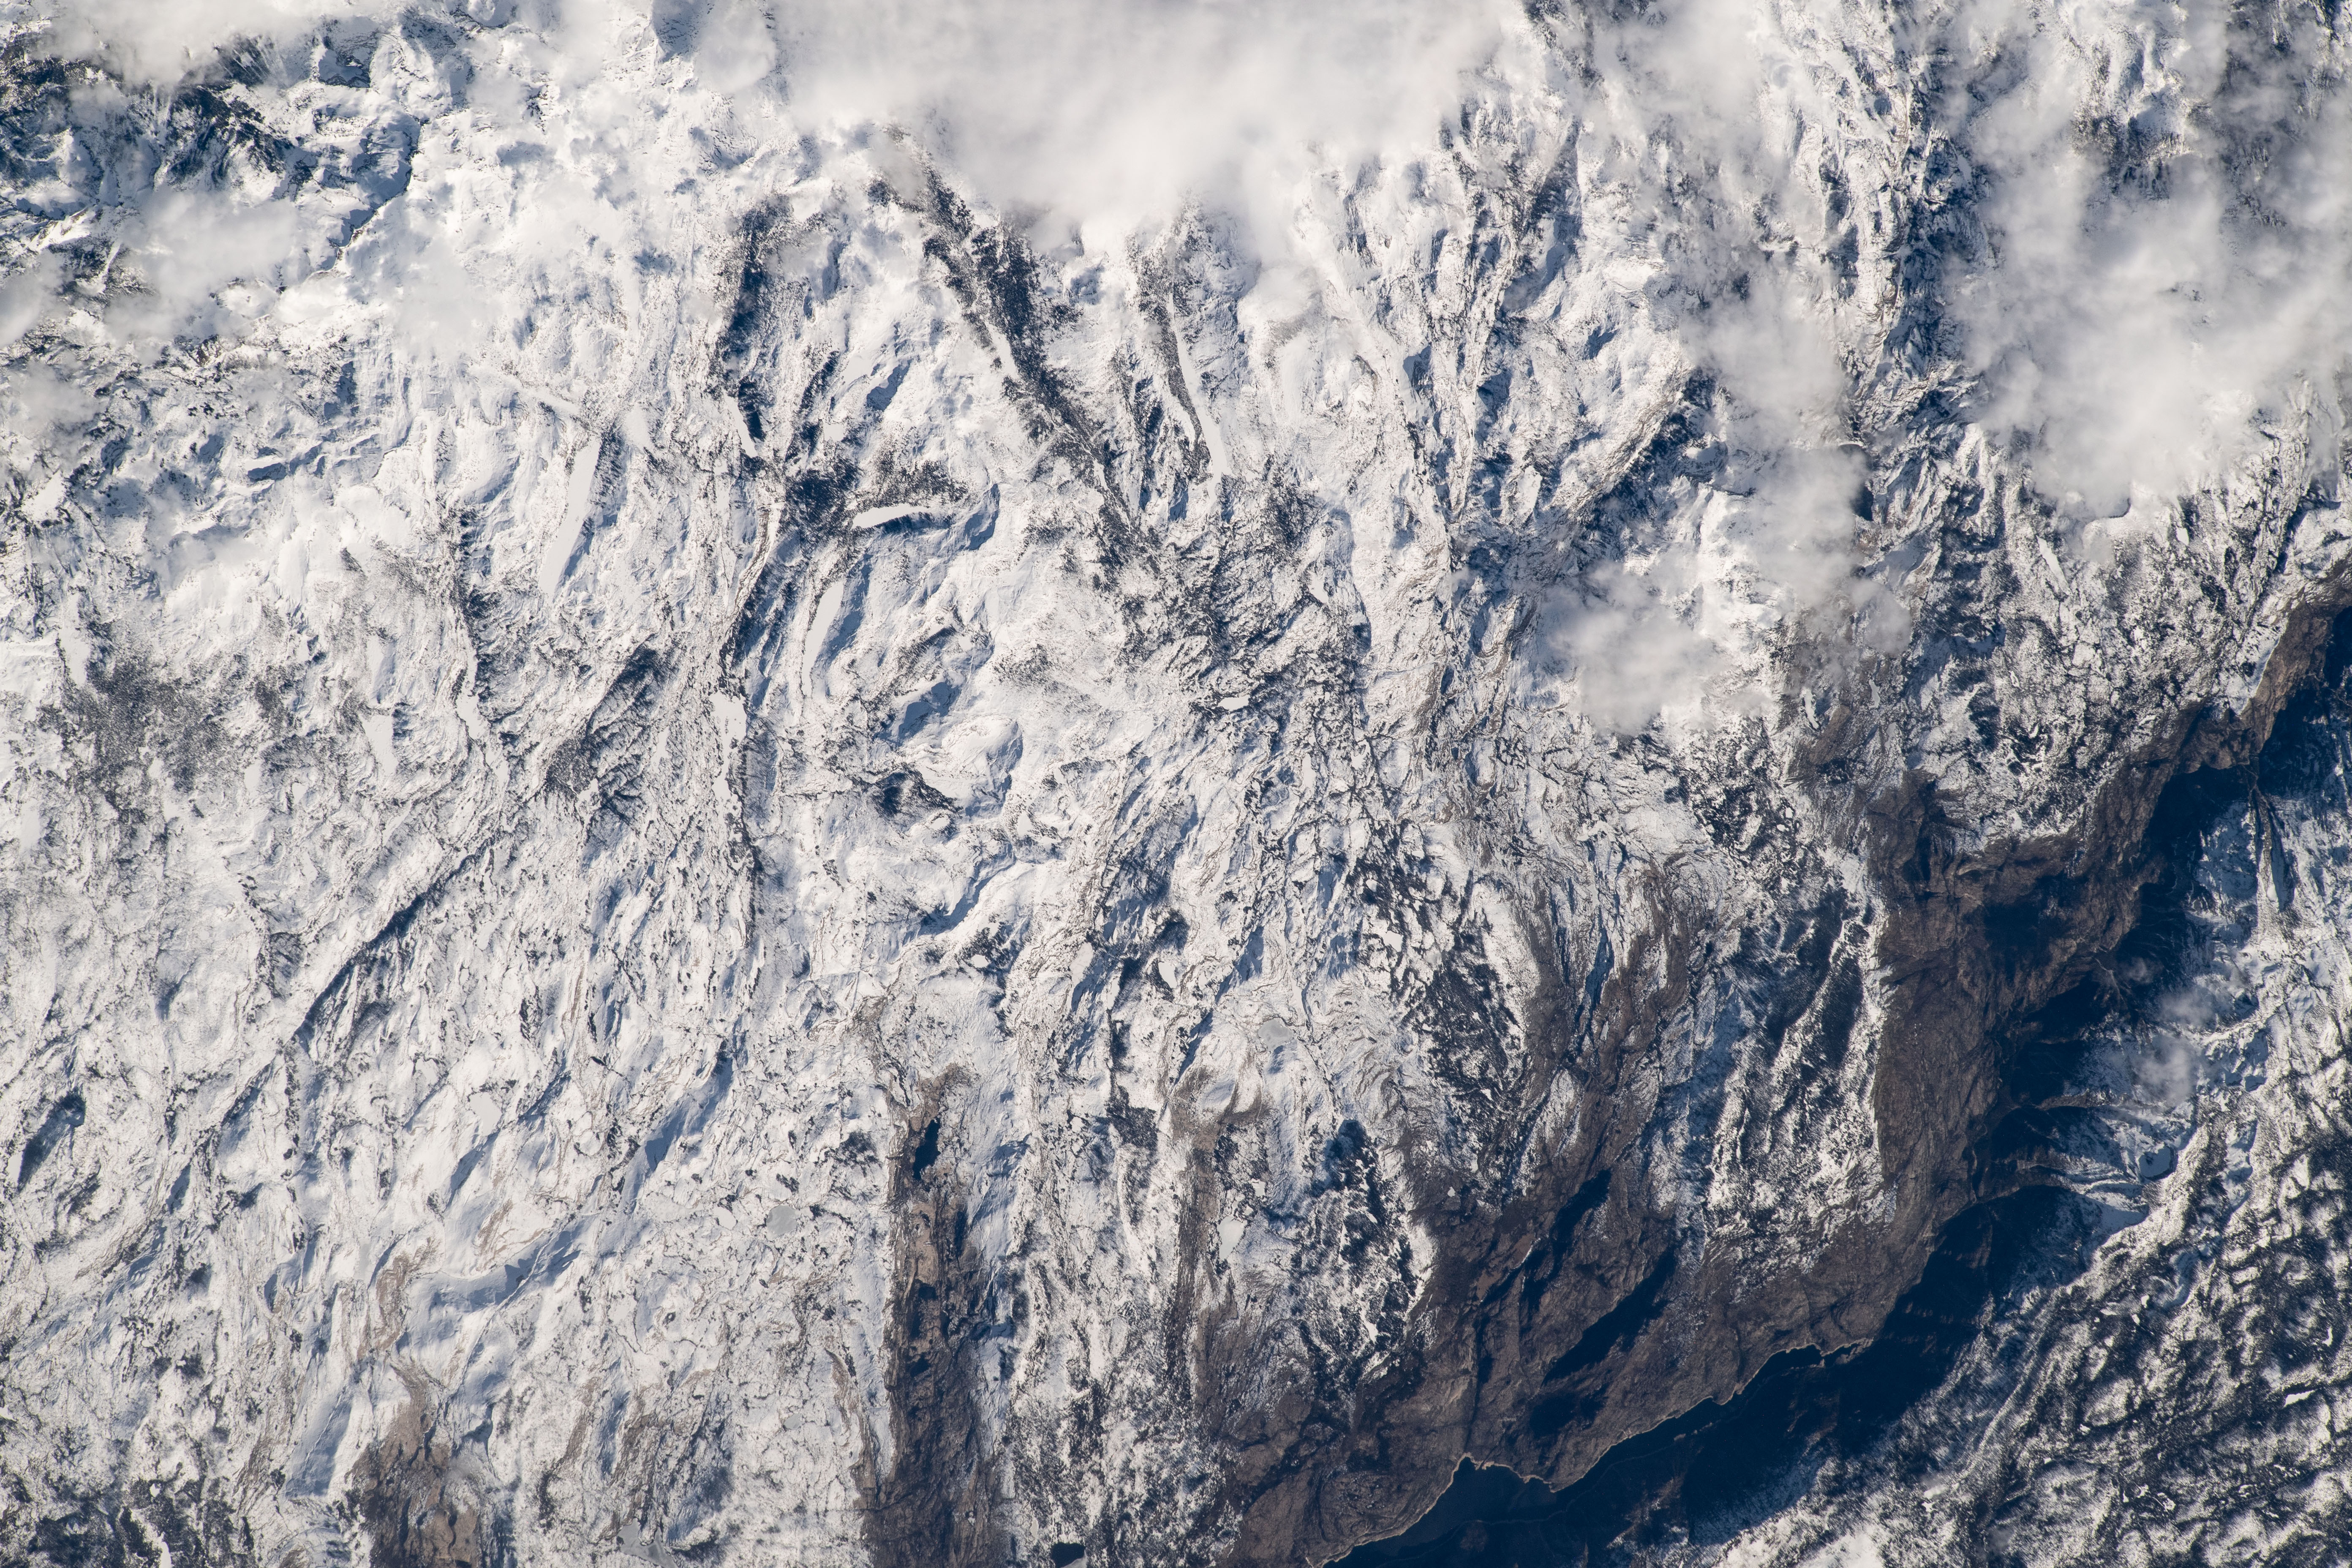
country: USA-CALIFORNIA
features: YOSEMITE NATIONAL PARK, HETCH HETCHY RESERVOIR
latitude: 38.1
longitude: -119.7
